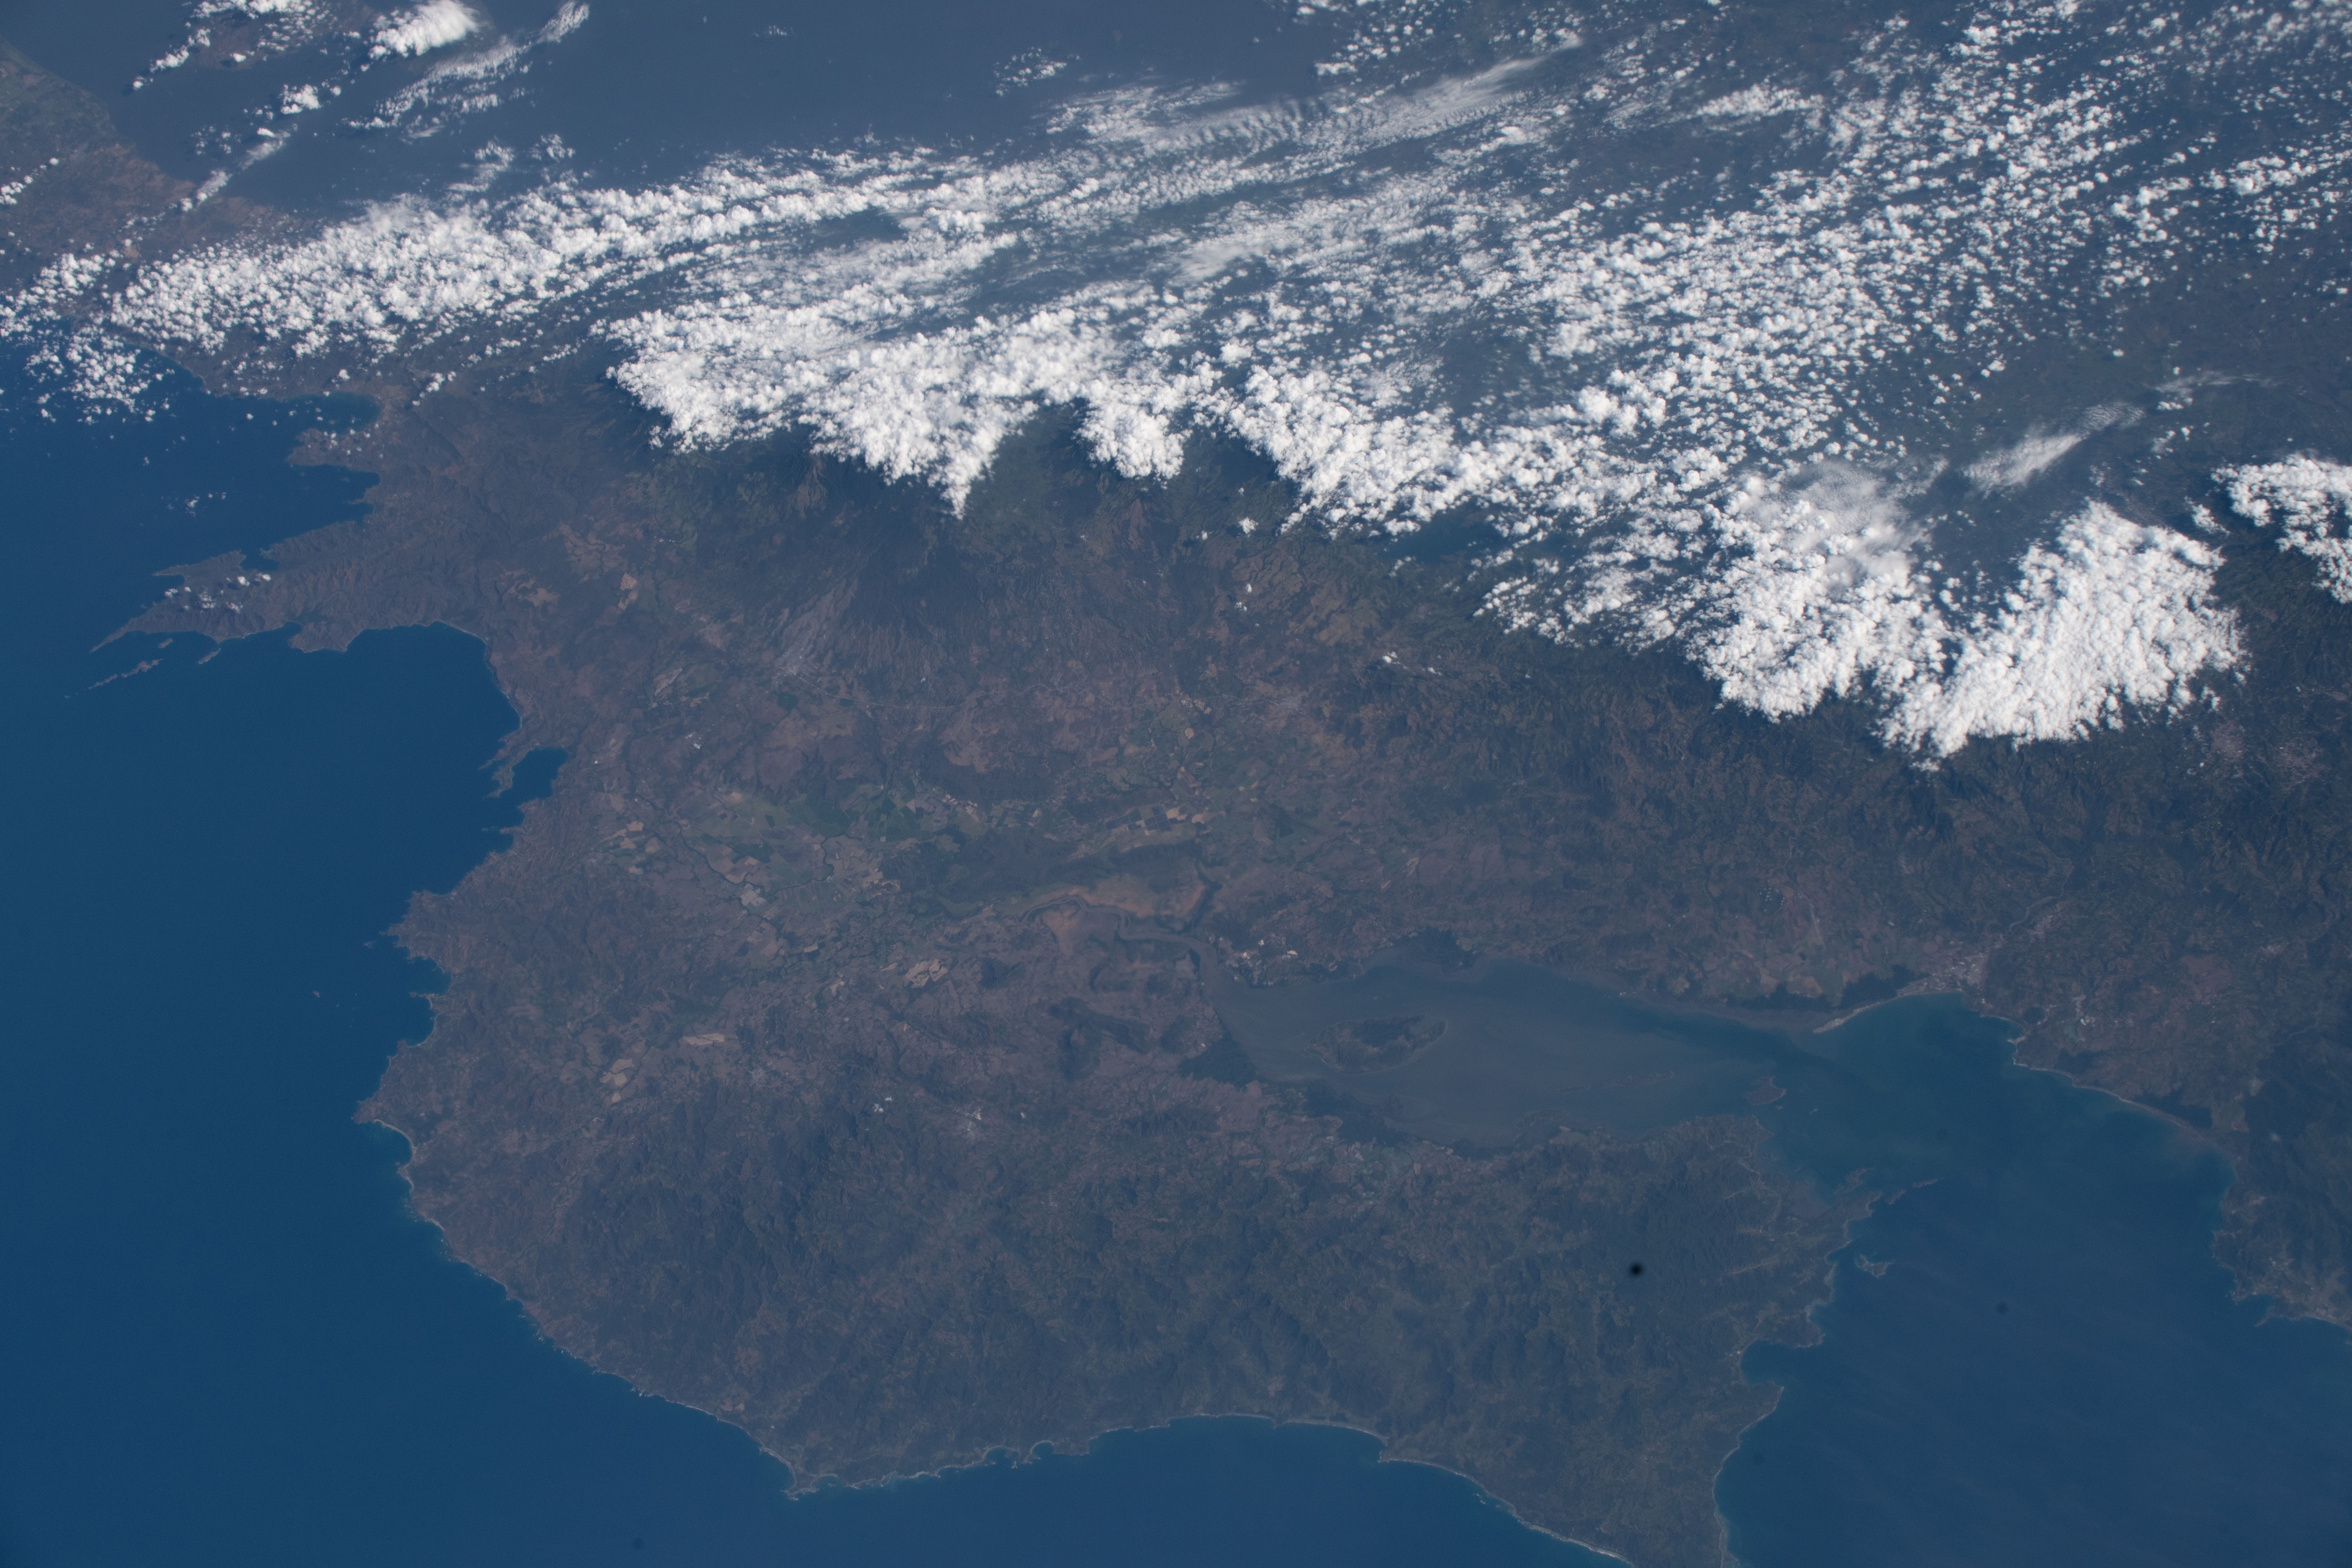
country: COSTA RICA
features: GULF OF NICOYA, GULF OF PAPAGAYO GUANACASTE MOUNTAINS
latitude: 10.4
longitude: -85.2
